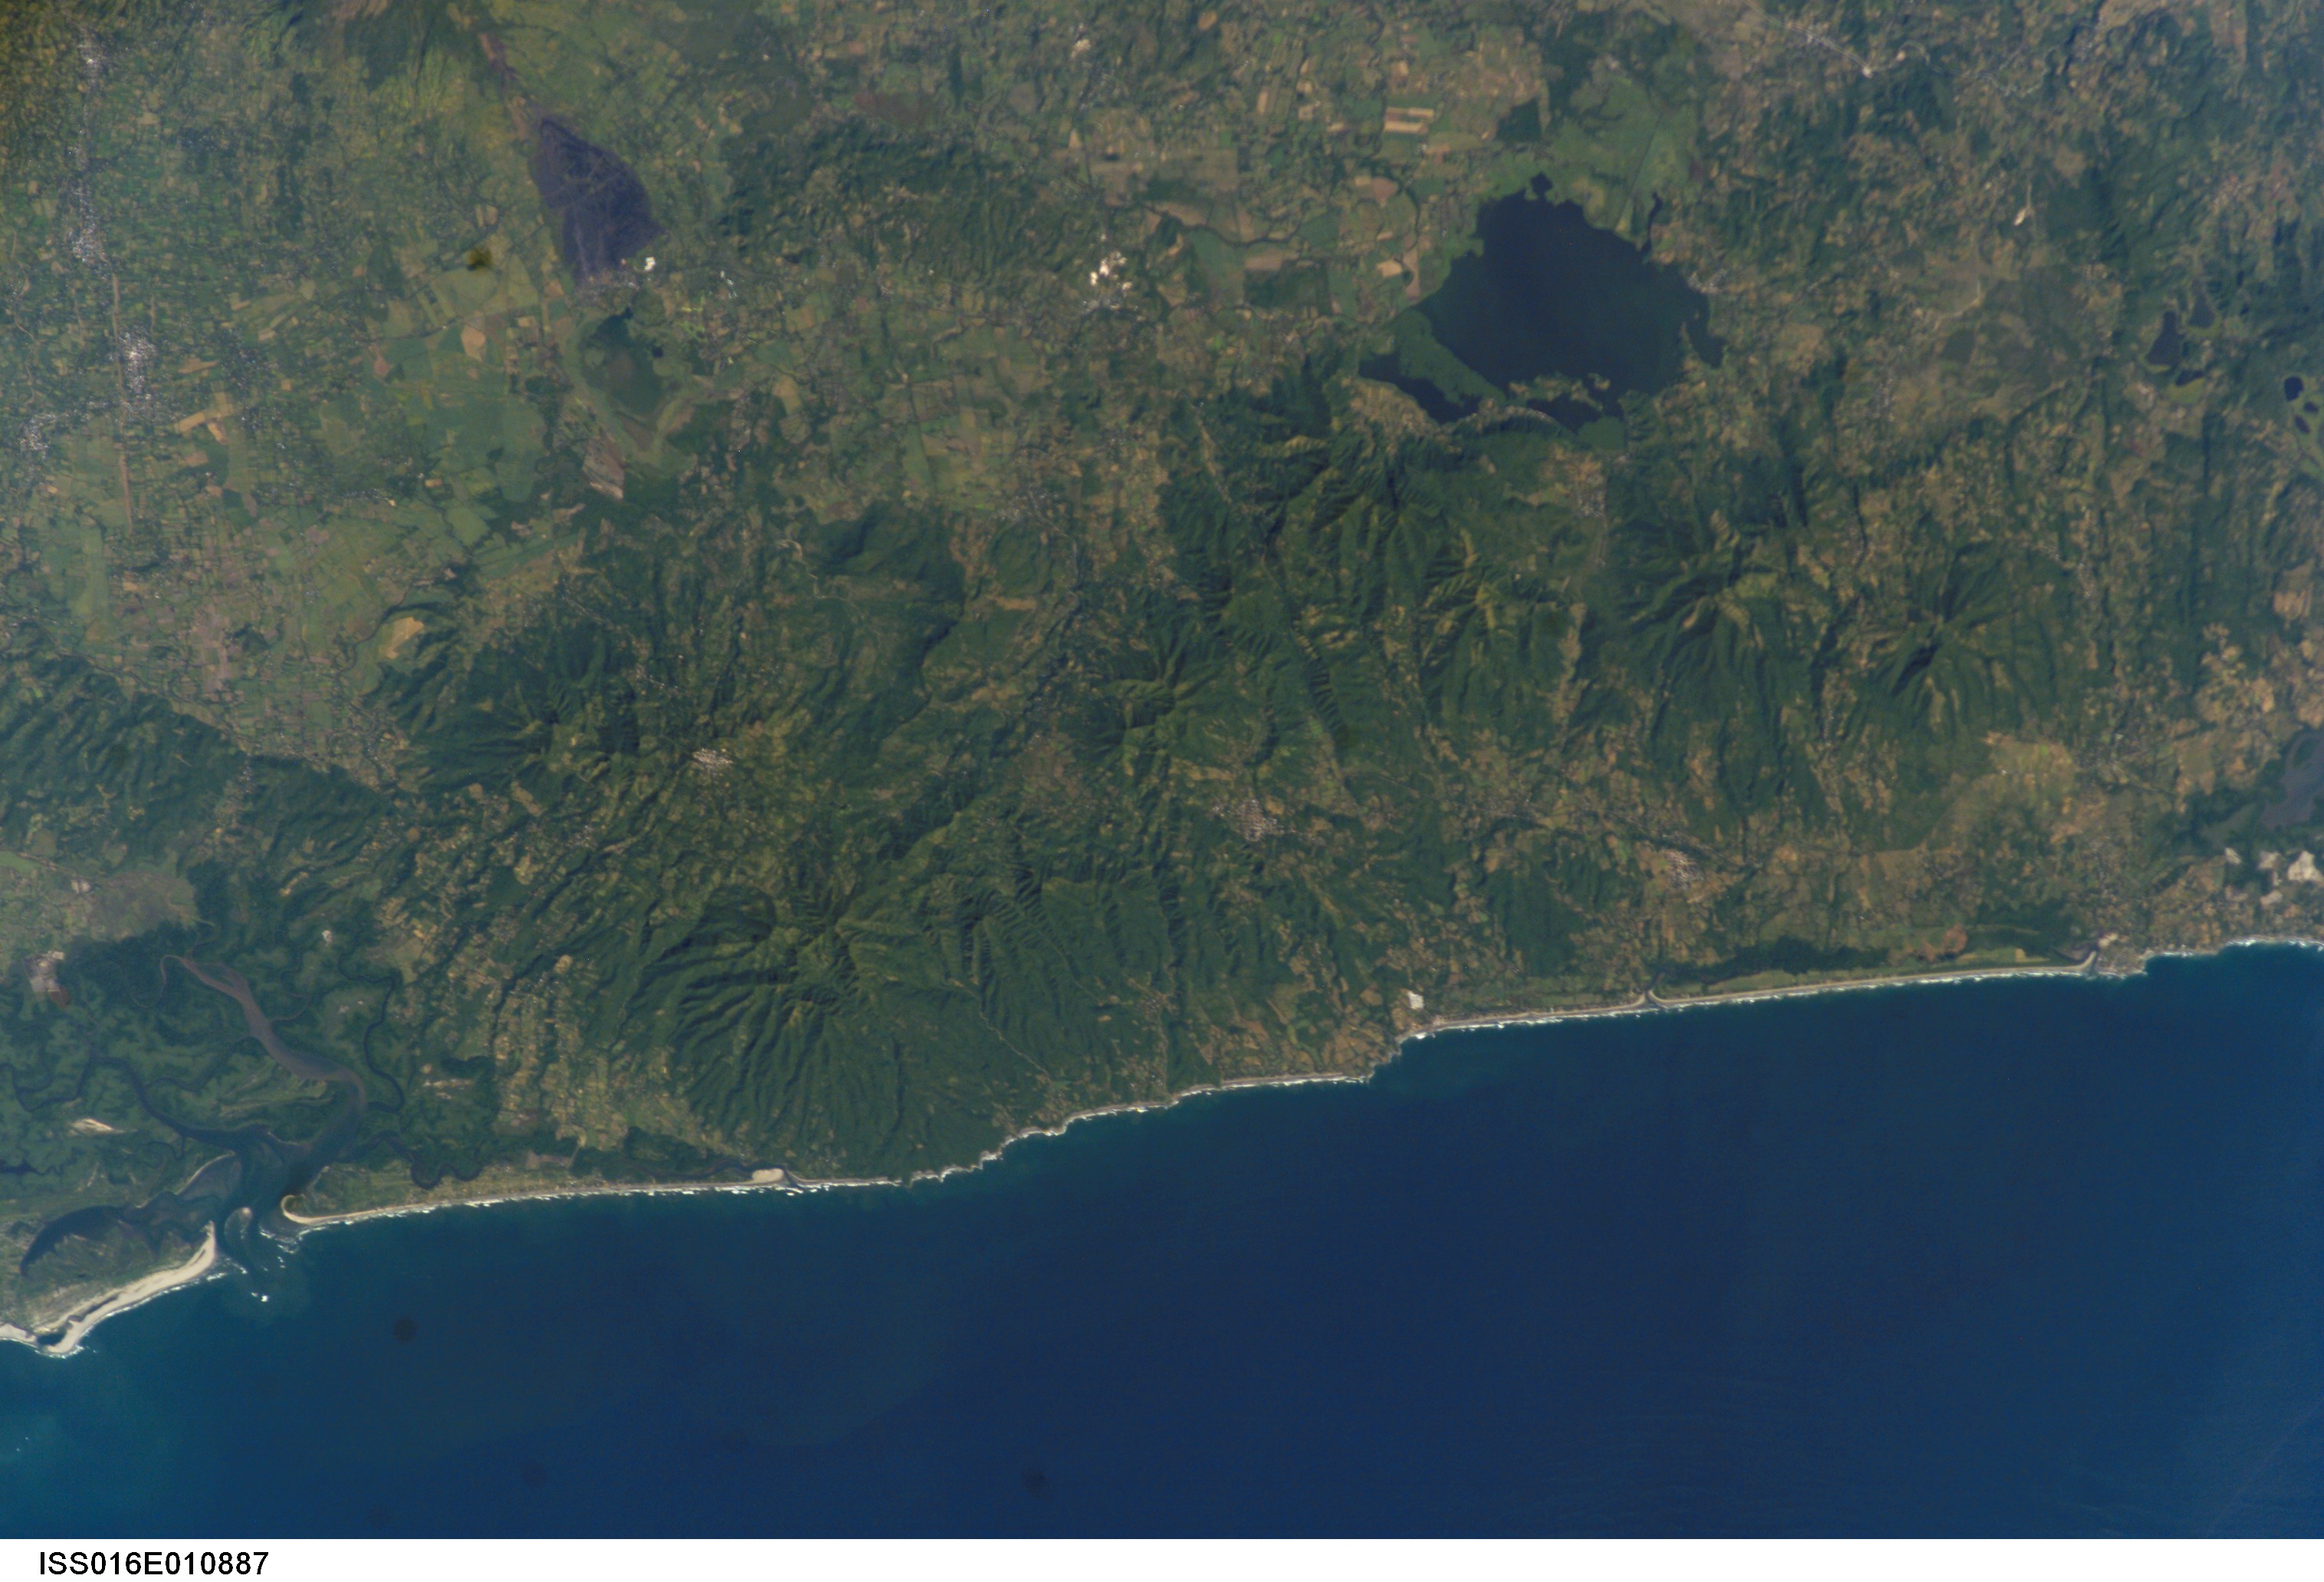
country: EL SALVADOR
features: COASTAL HILLS, FOR., LAKES
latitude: 13.0
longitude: -88.0
